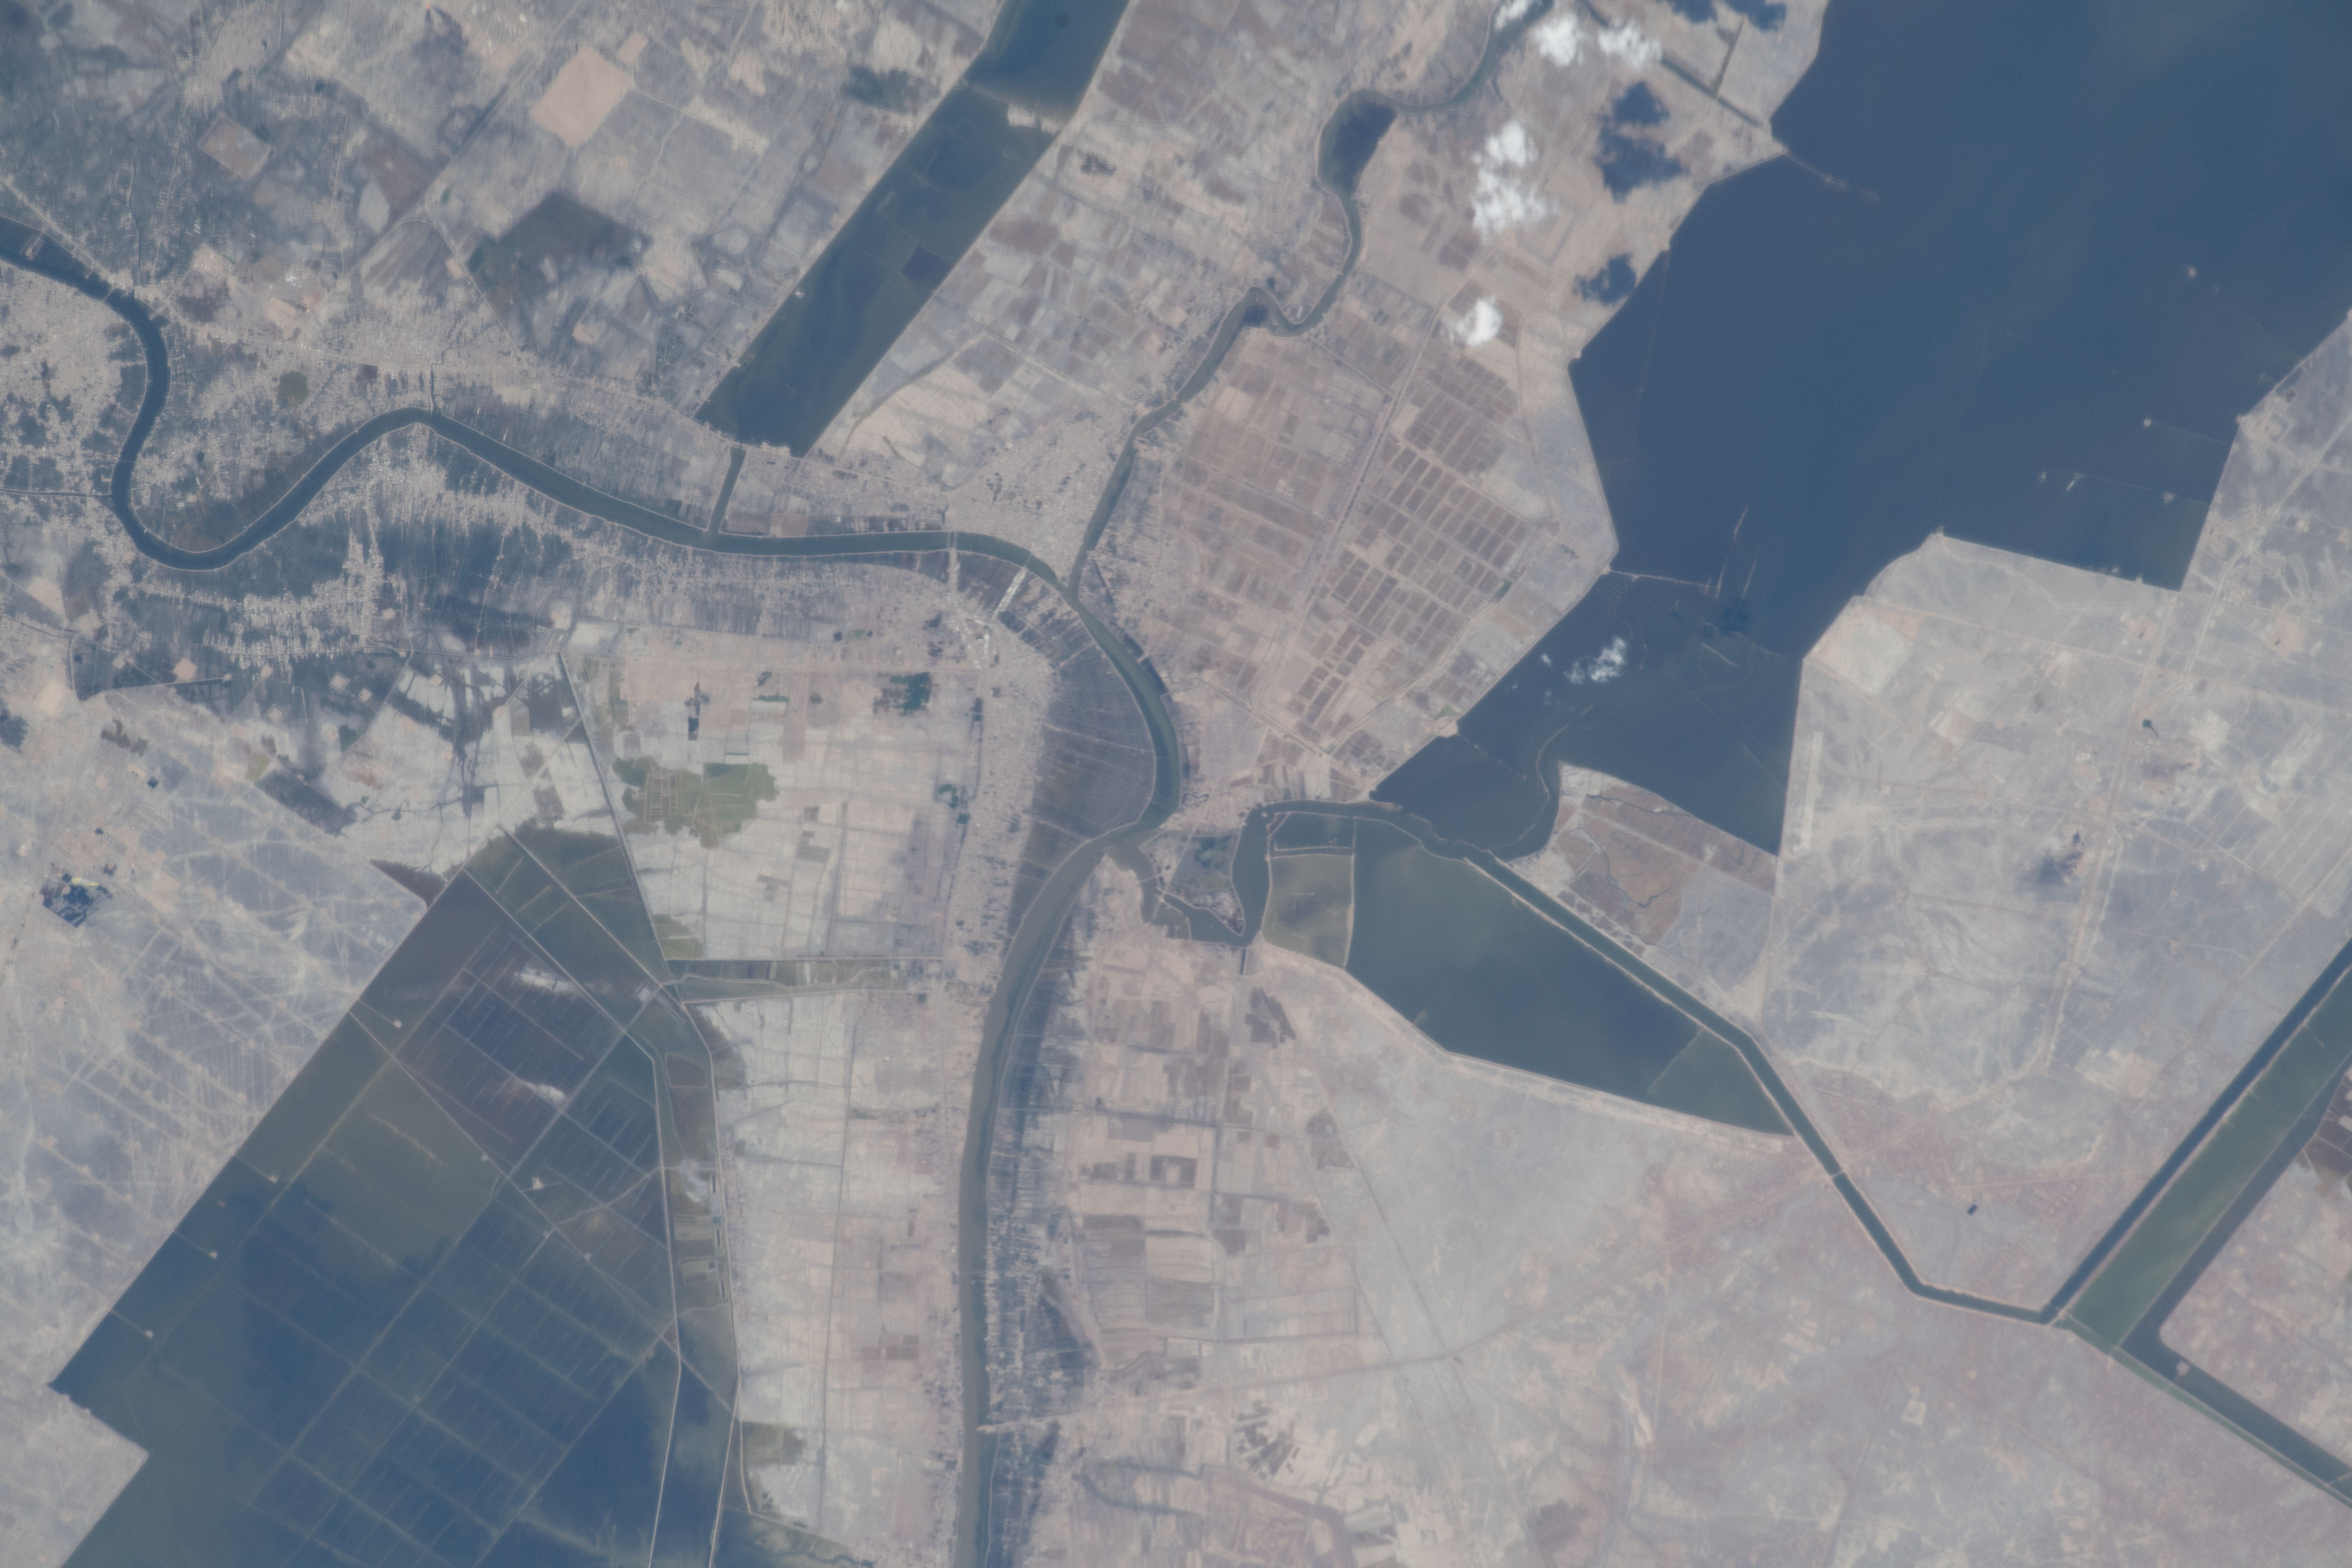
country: IRAQ
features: FLOODING, SHATT AL-ARAB RIVER, AL SHARISH, AL KHAS, AL MADINA, AL HUWAIR
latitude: 31.0
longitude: 47.5
